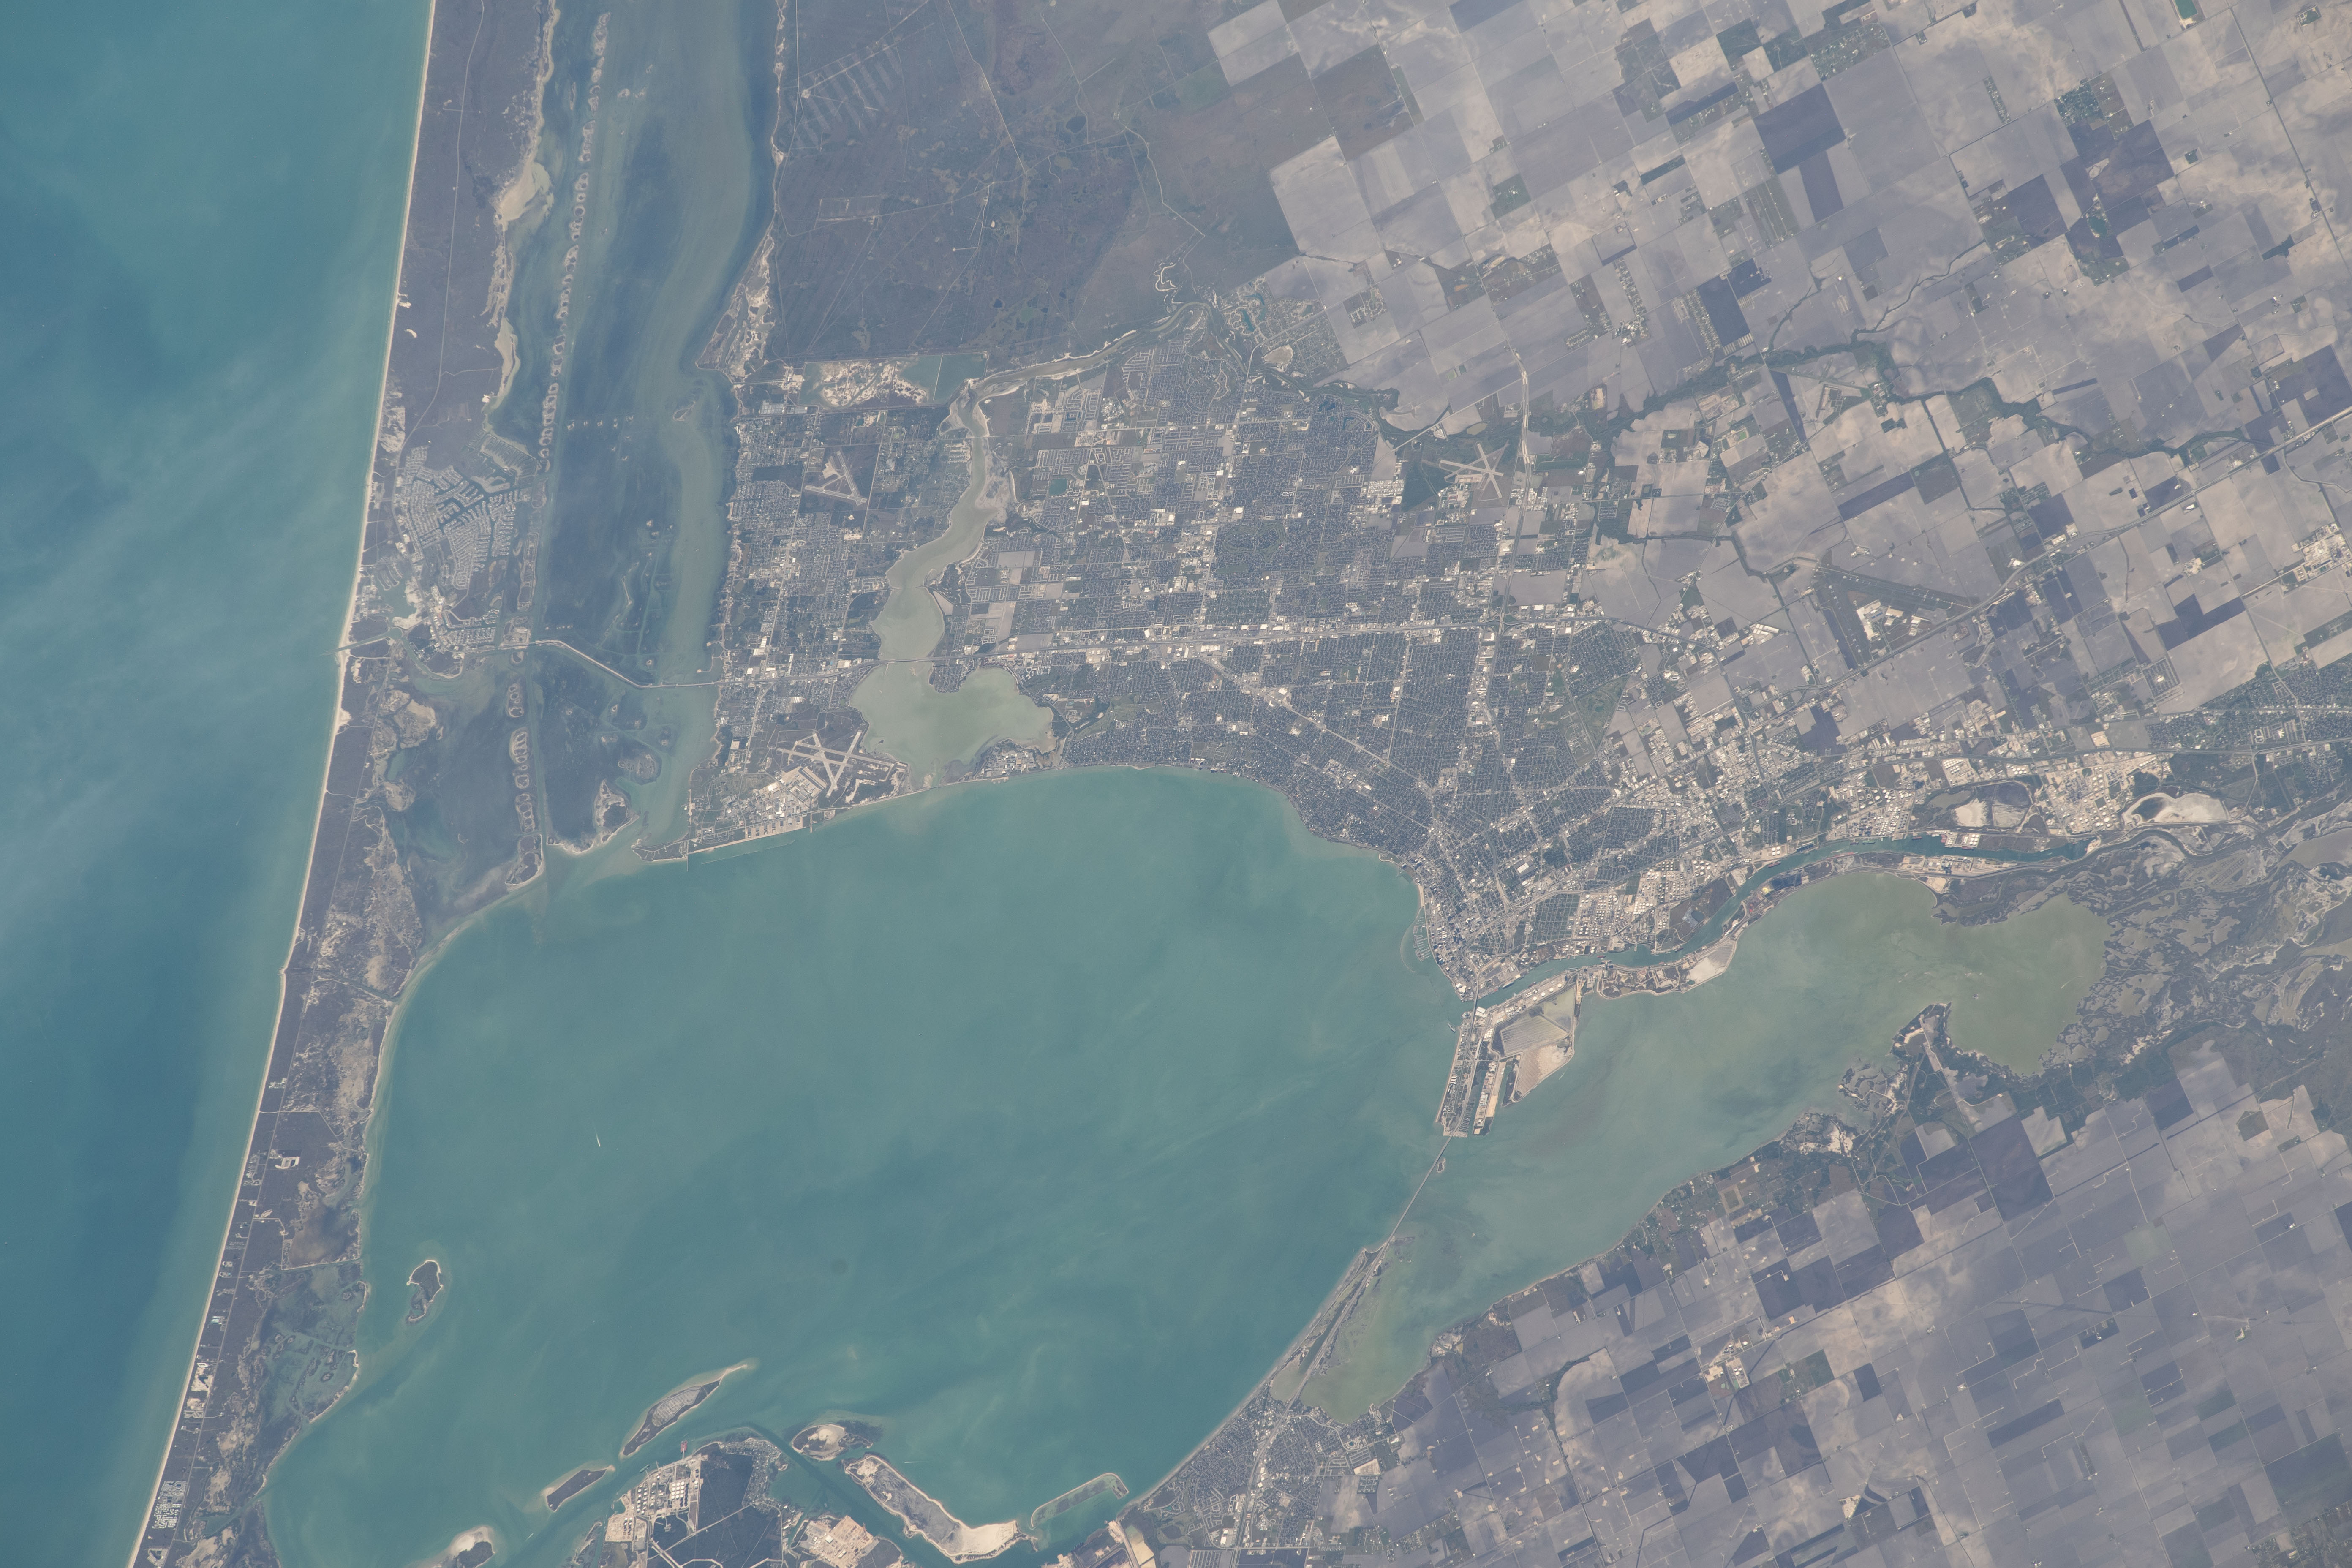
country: USA-TEXAS
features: CORPUS CHRISTI BAY, MUSTANG ISLAND, CORPUS CHRISTI
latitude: 27.8
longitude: -97.4
